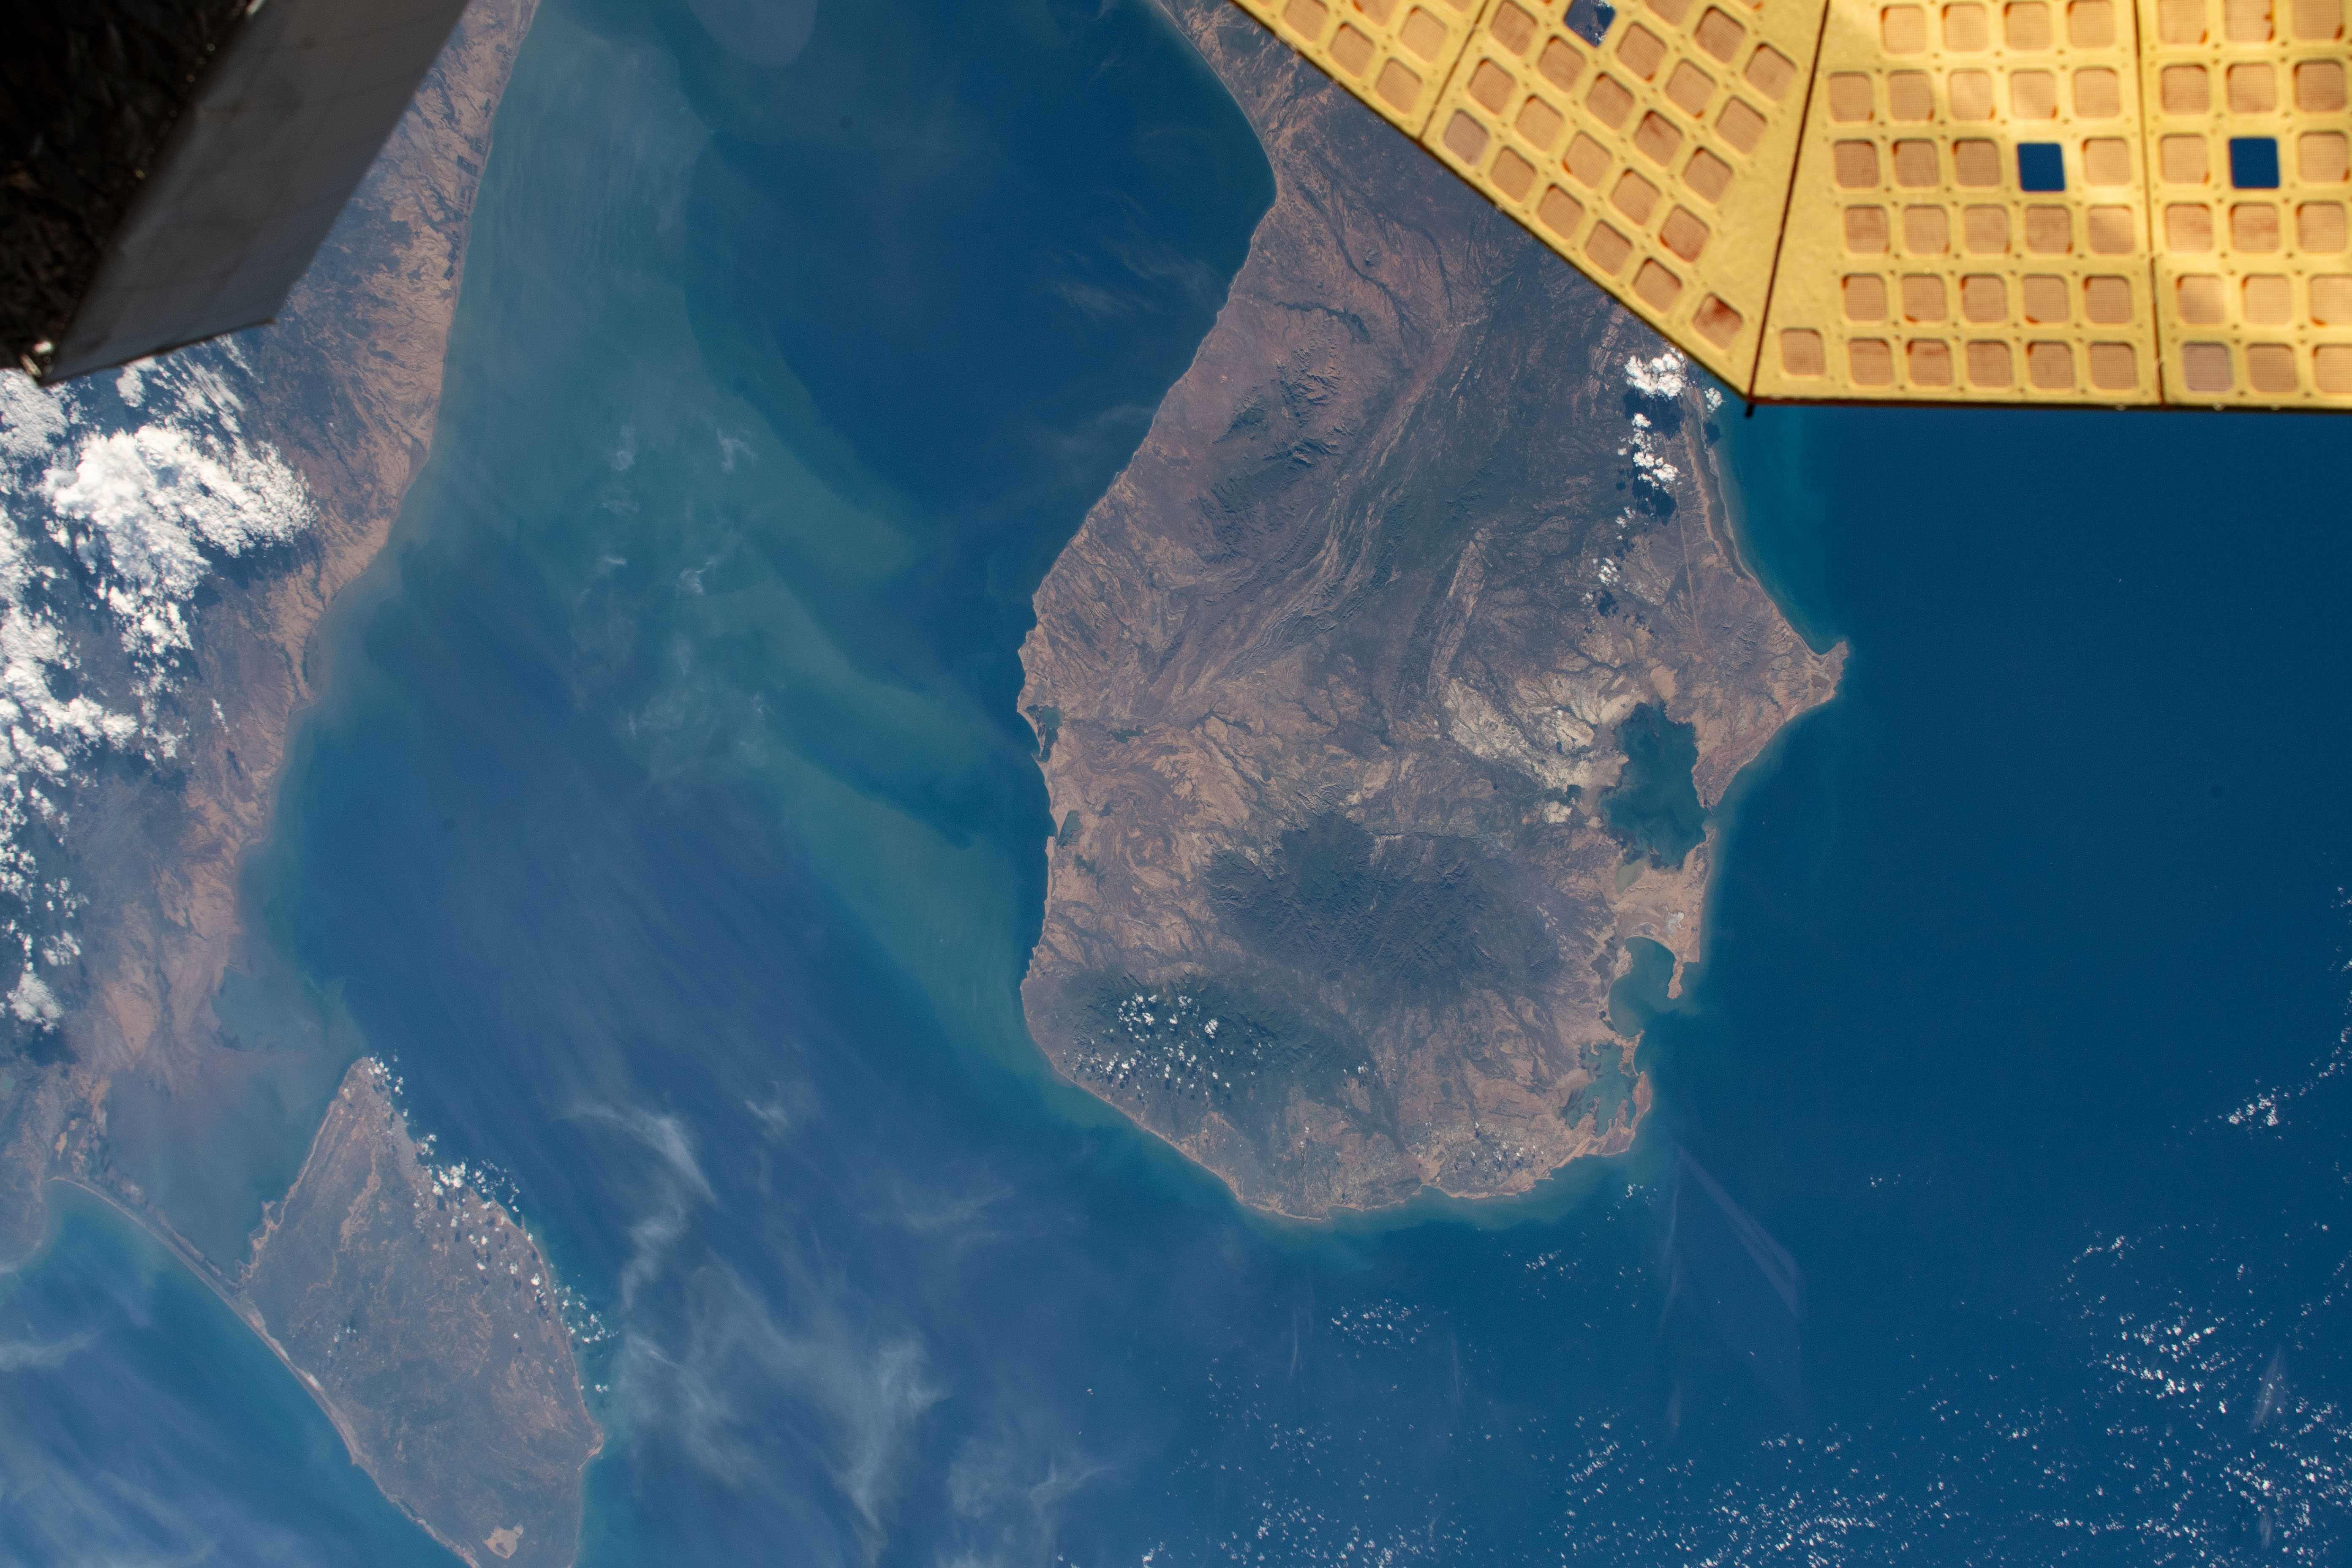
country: COLOMBIA
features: GULF OF VENEZUELA, MACUIRA NATIONAL PARK
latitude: 12.0
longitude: -71.5
